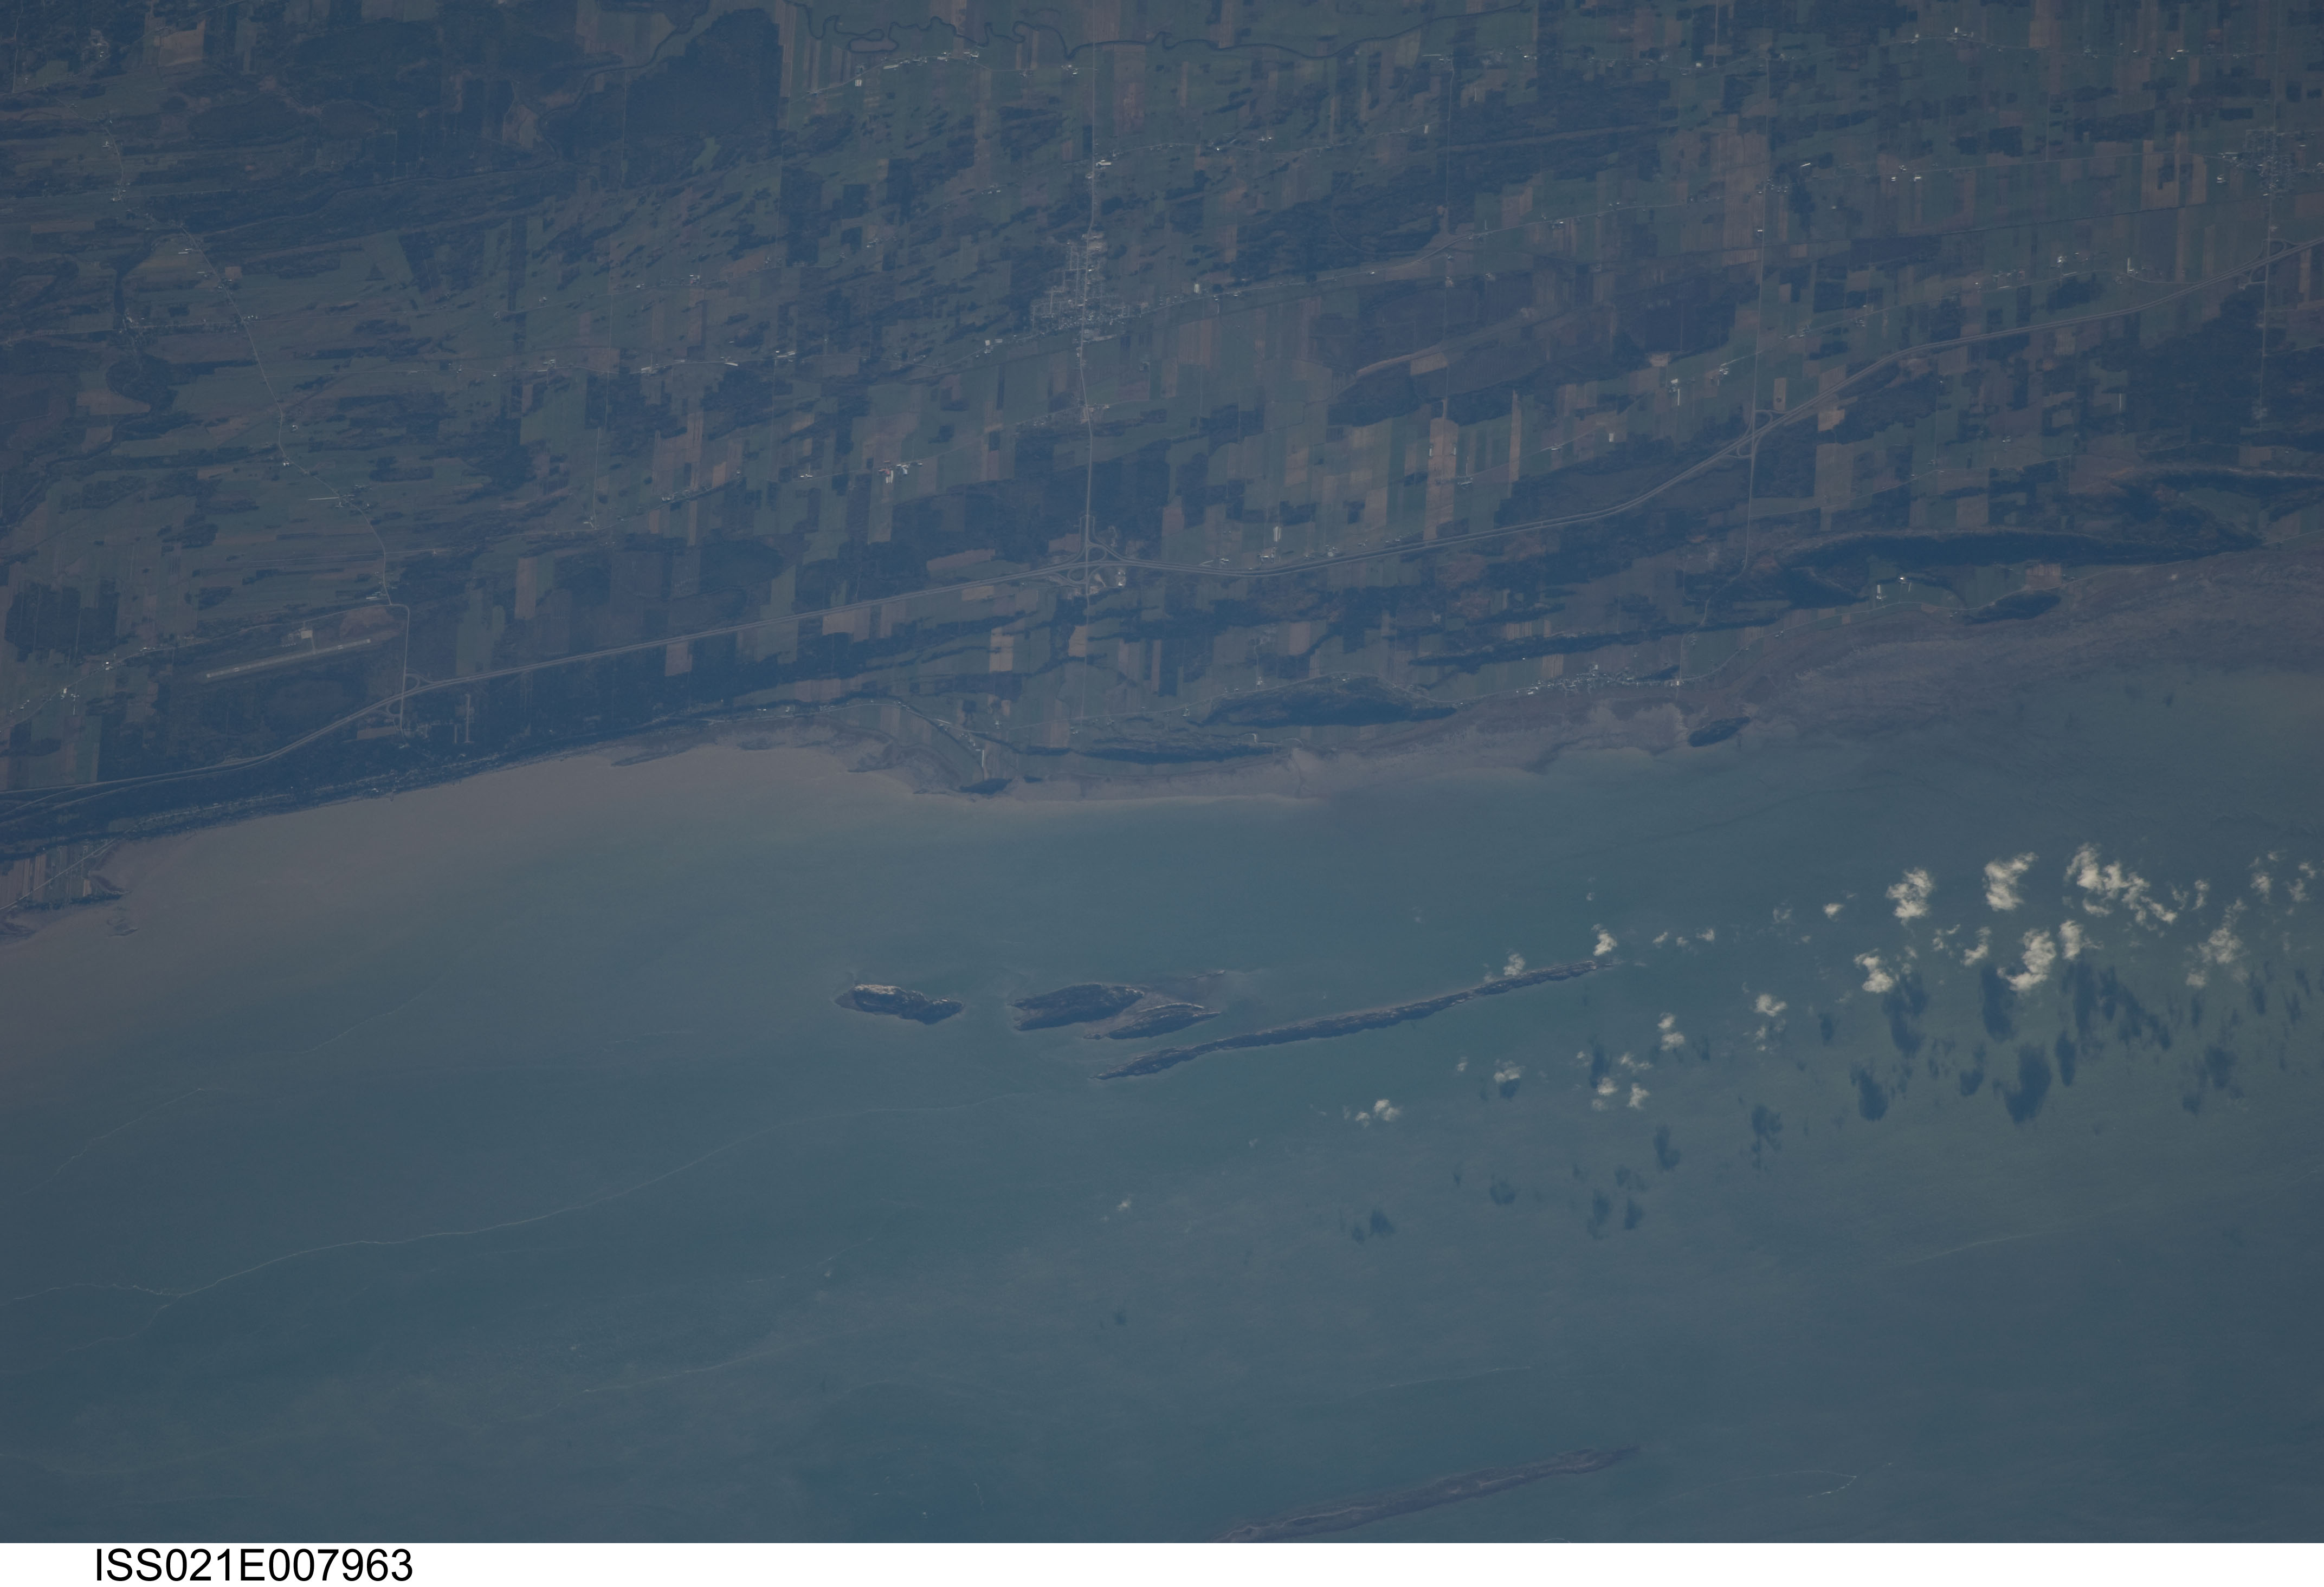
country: CANADA-Q
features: I.,AGR.,SED.,R.
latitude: 47.7
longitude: -69.7
